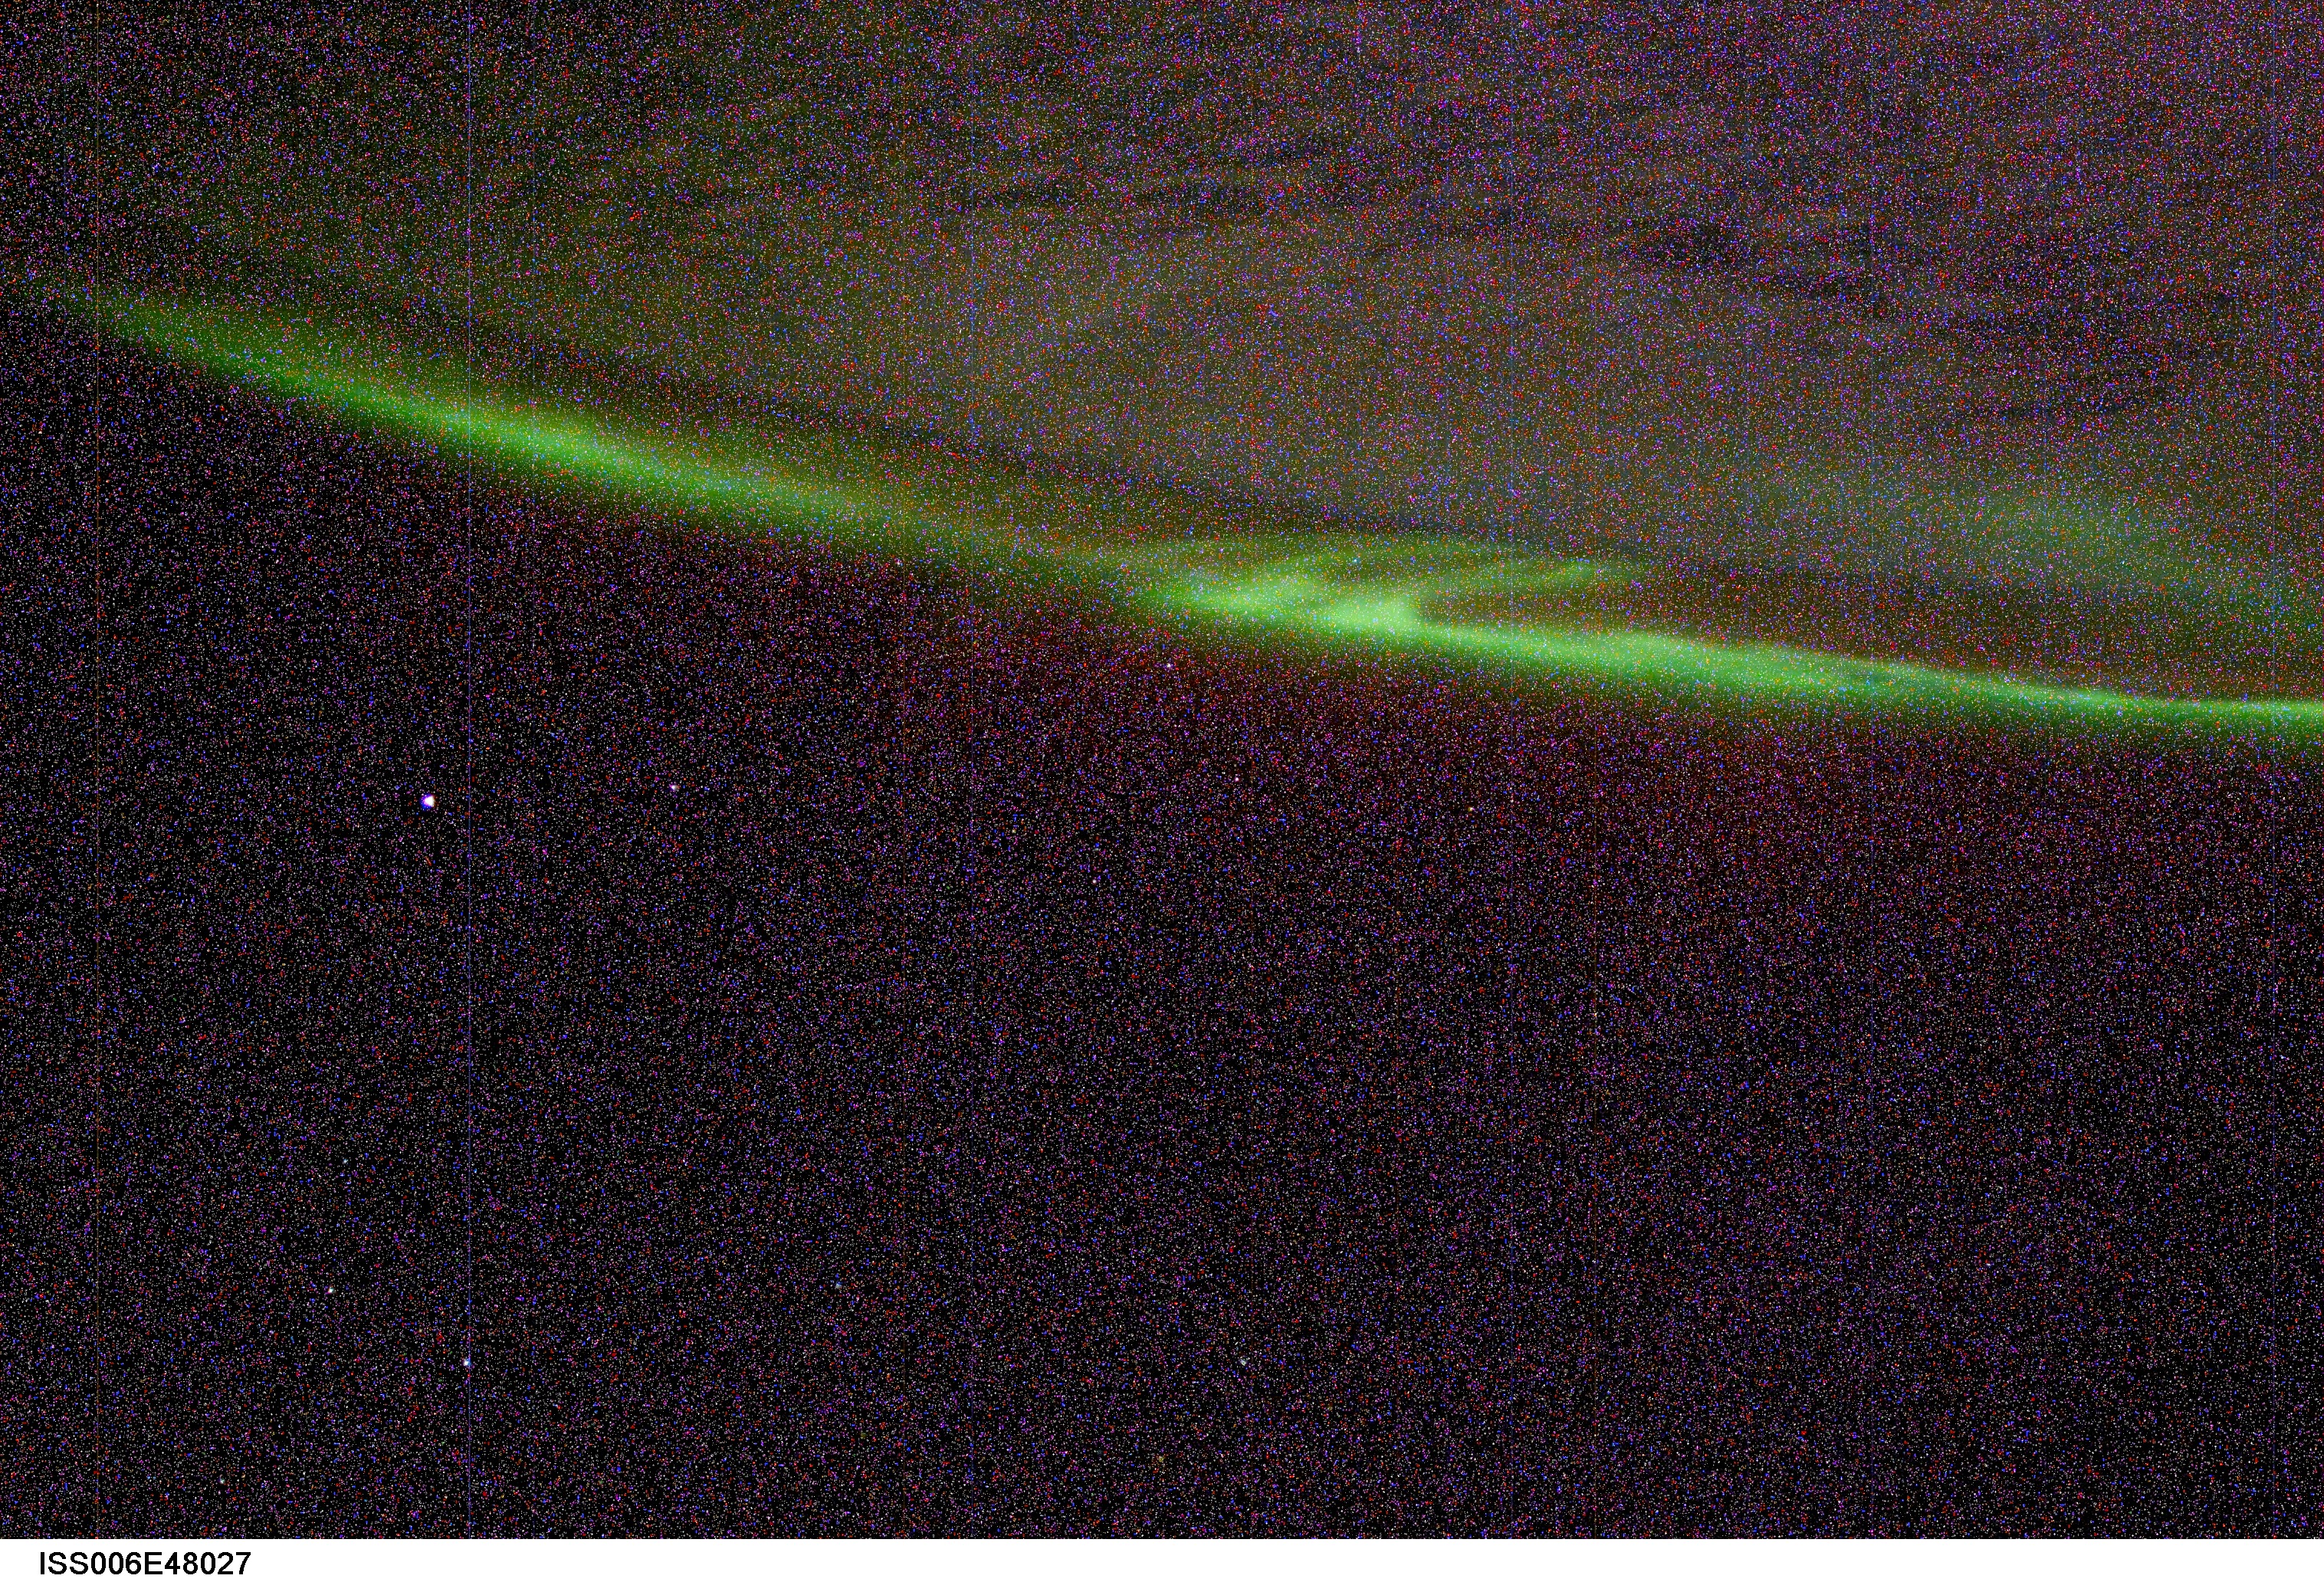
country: AURORA
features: AURORA AUSTRALIS, STARS
